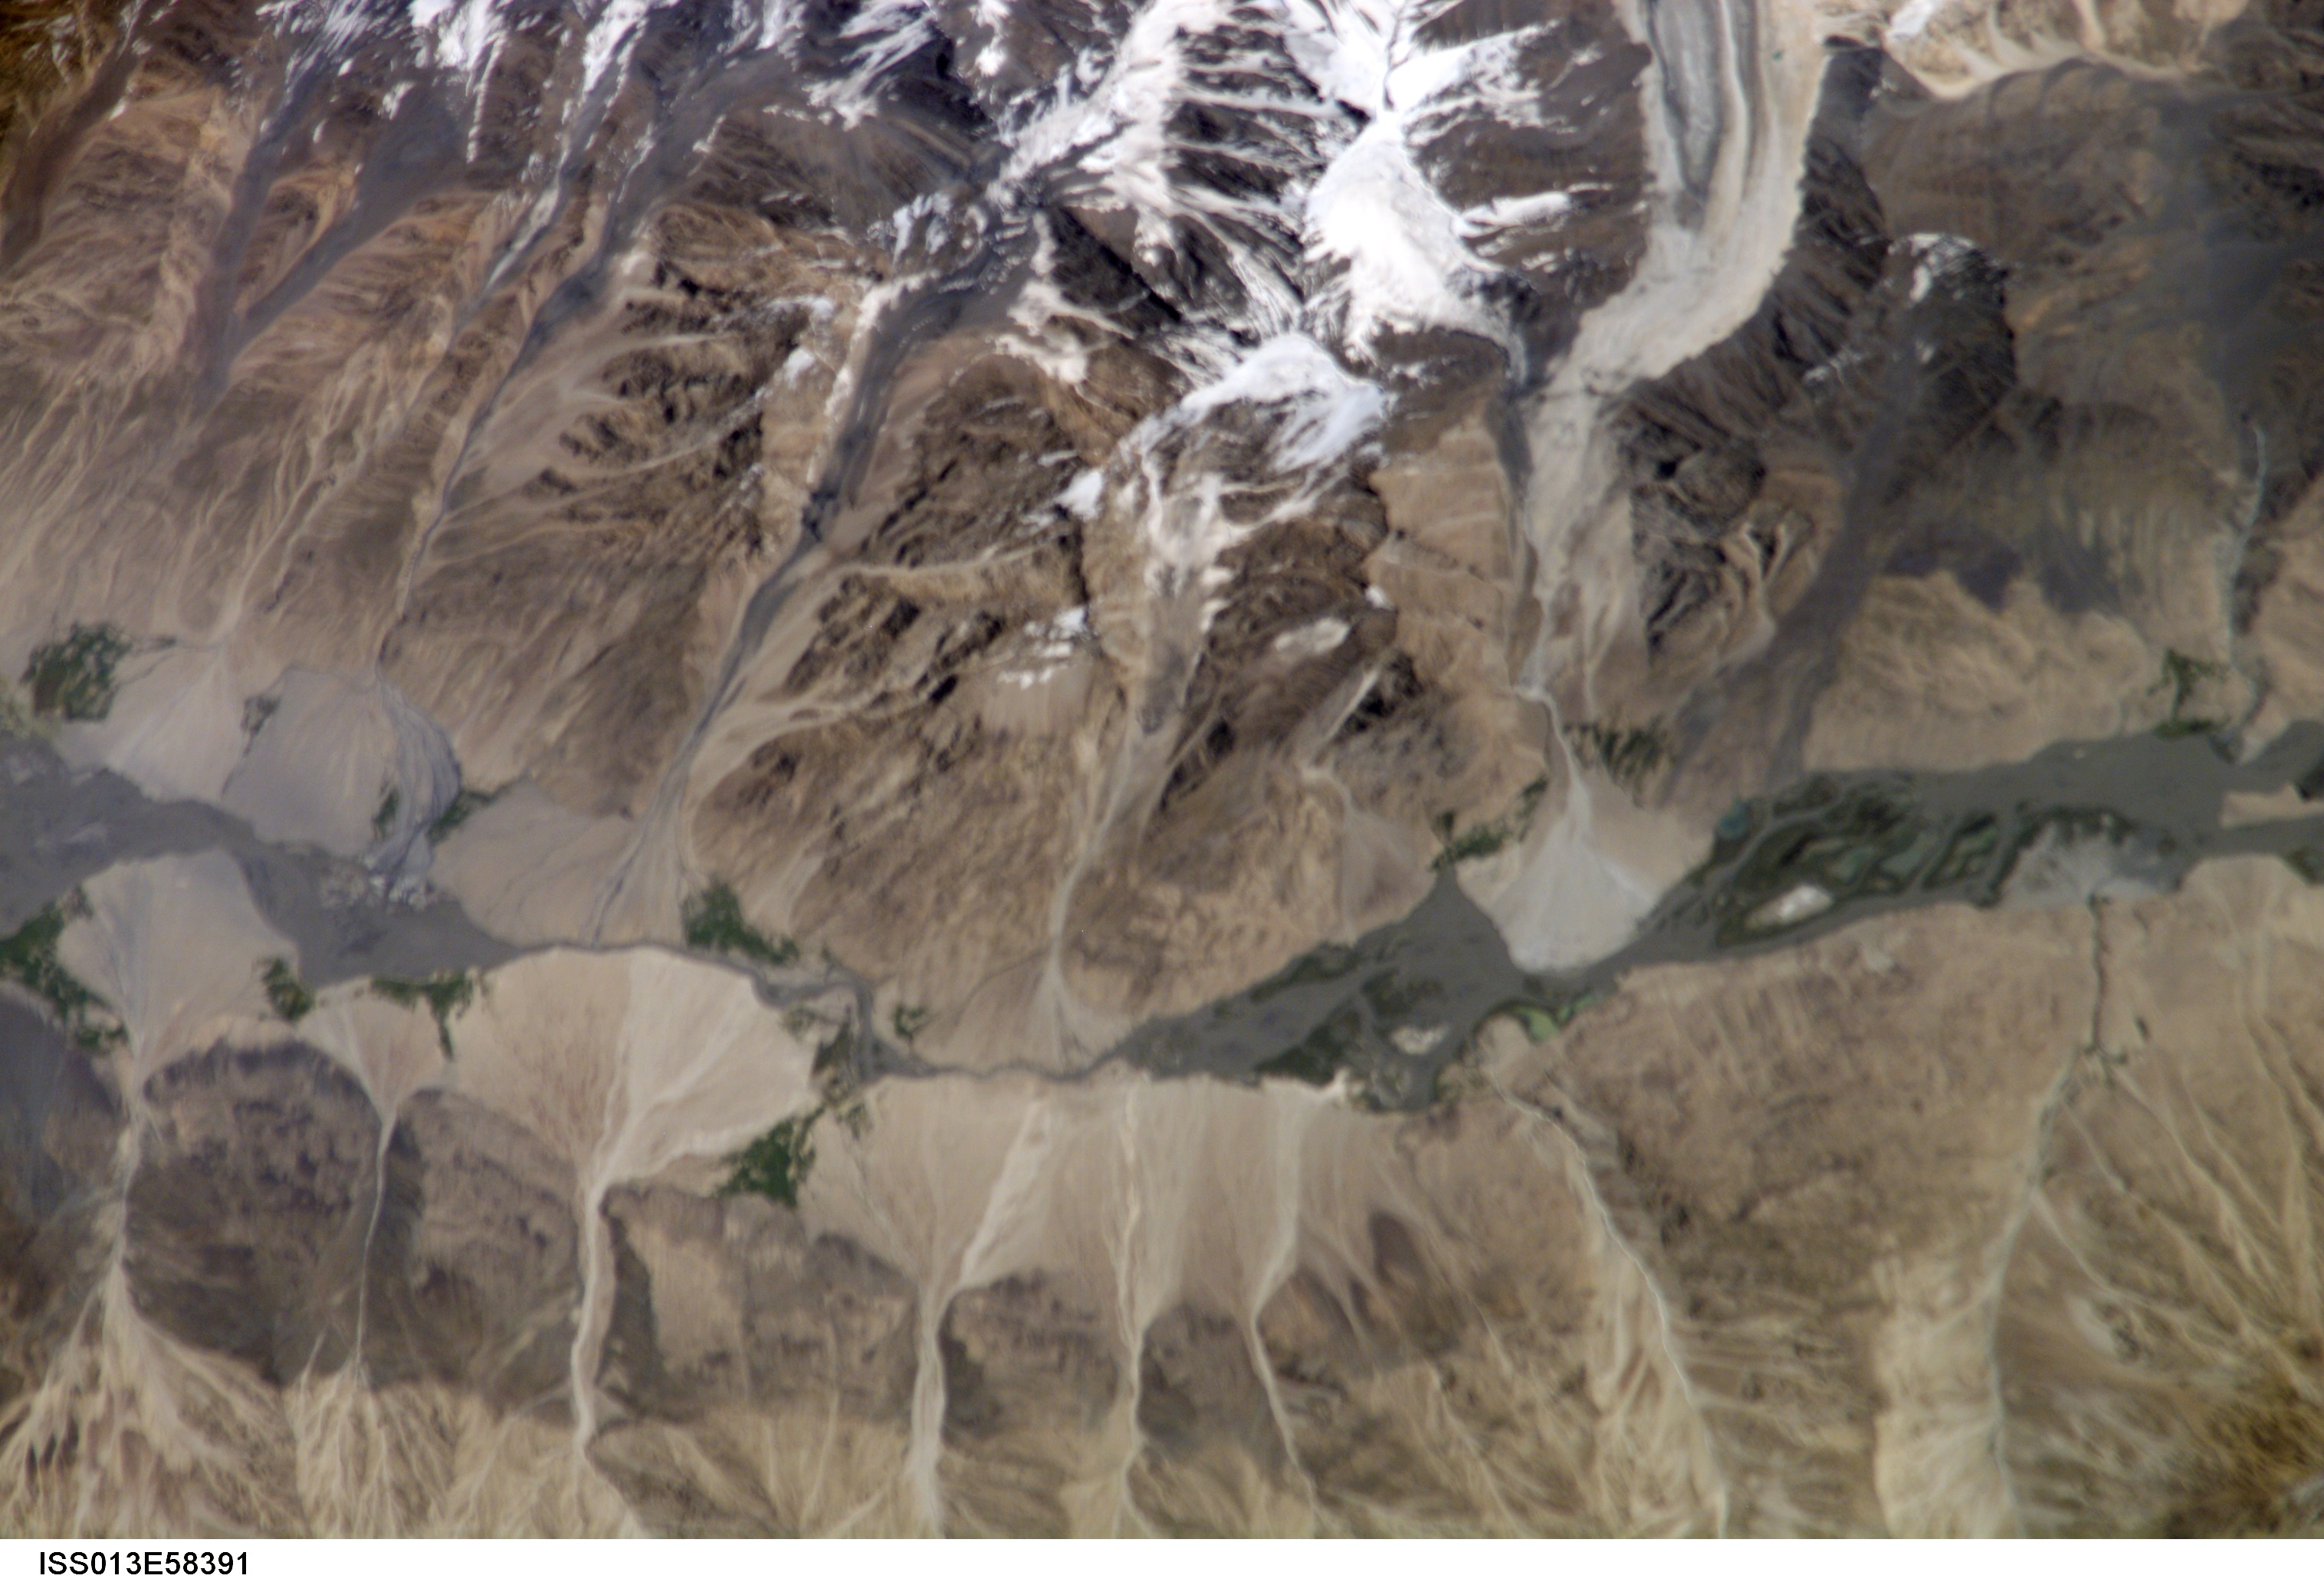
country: AFGHANISTAN
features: OSKU RIVER, RAVINES, GL.
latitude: 37.0
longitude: 73.2
